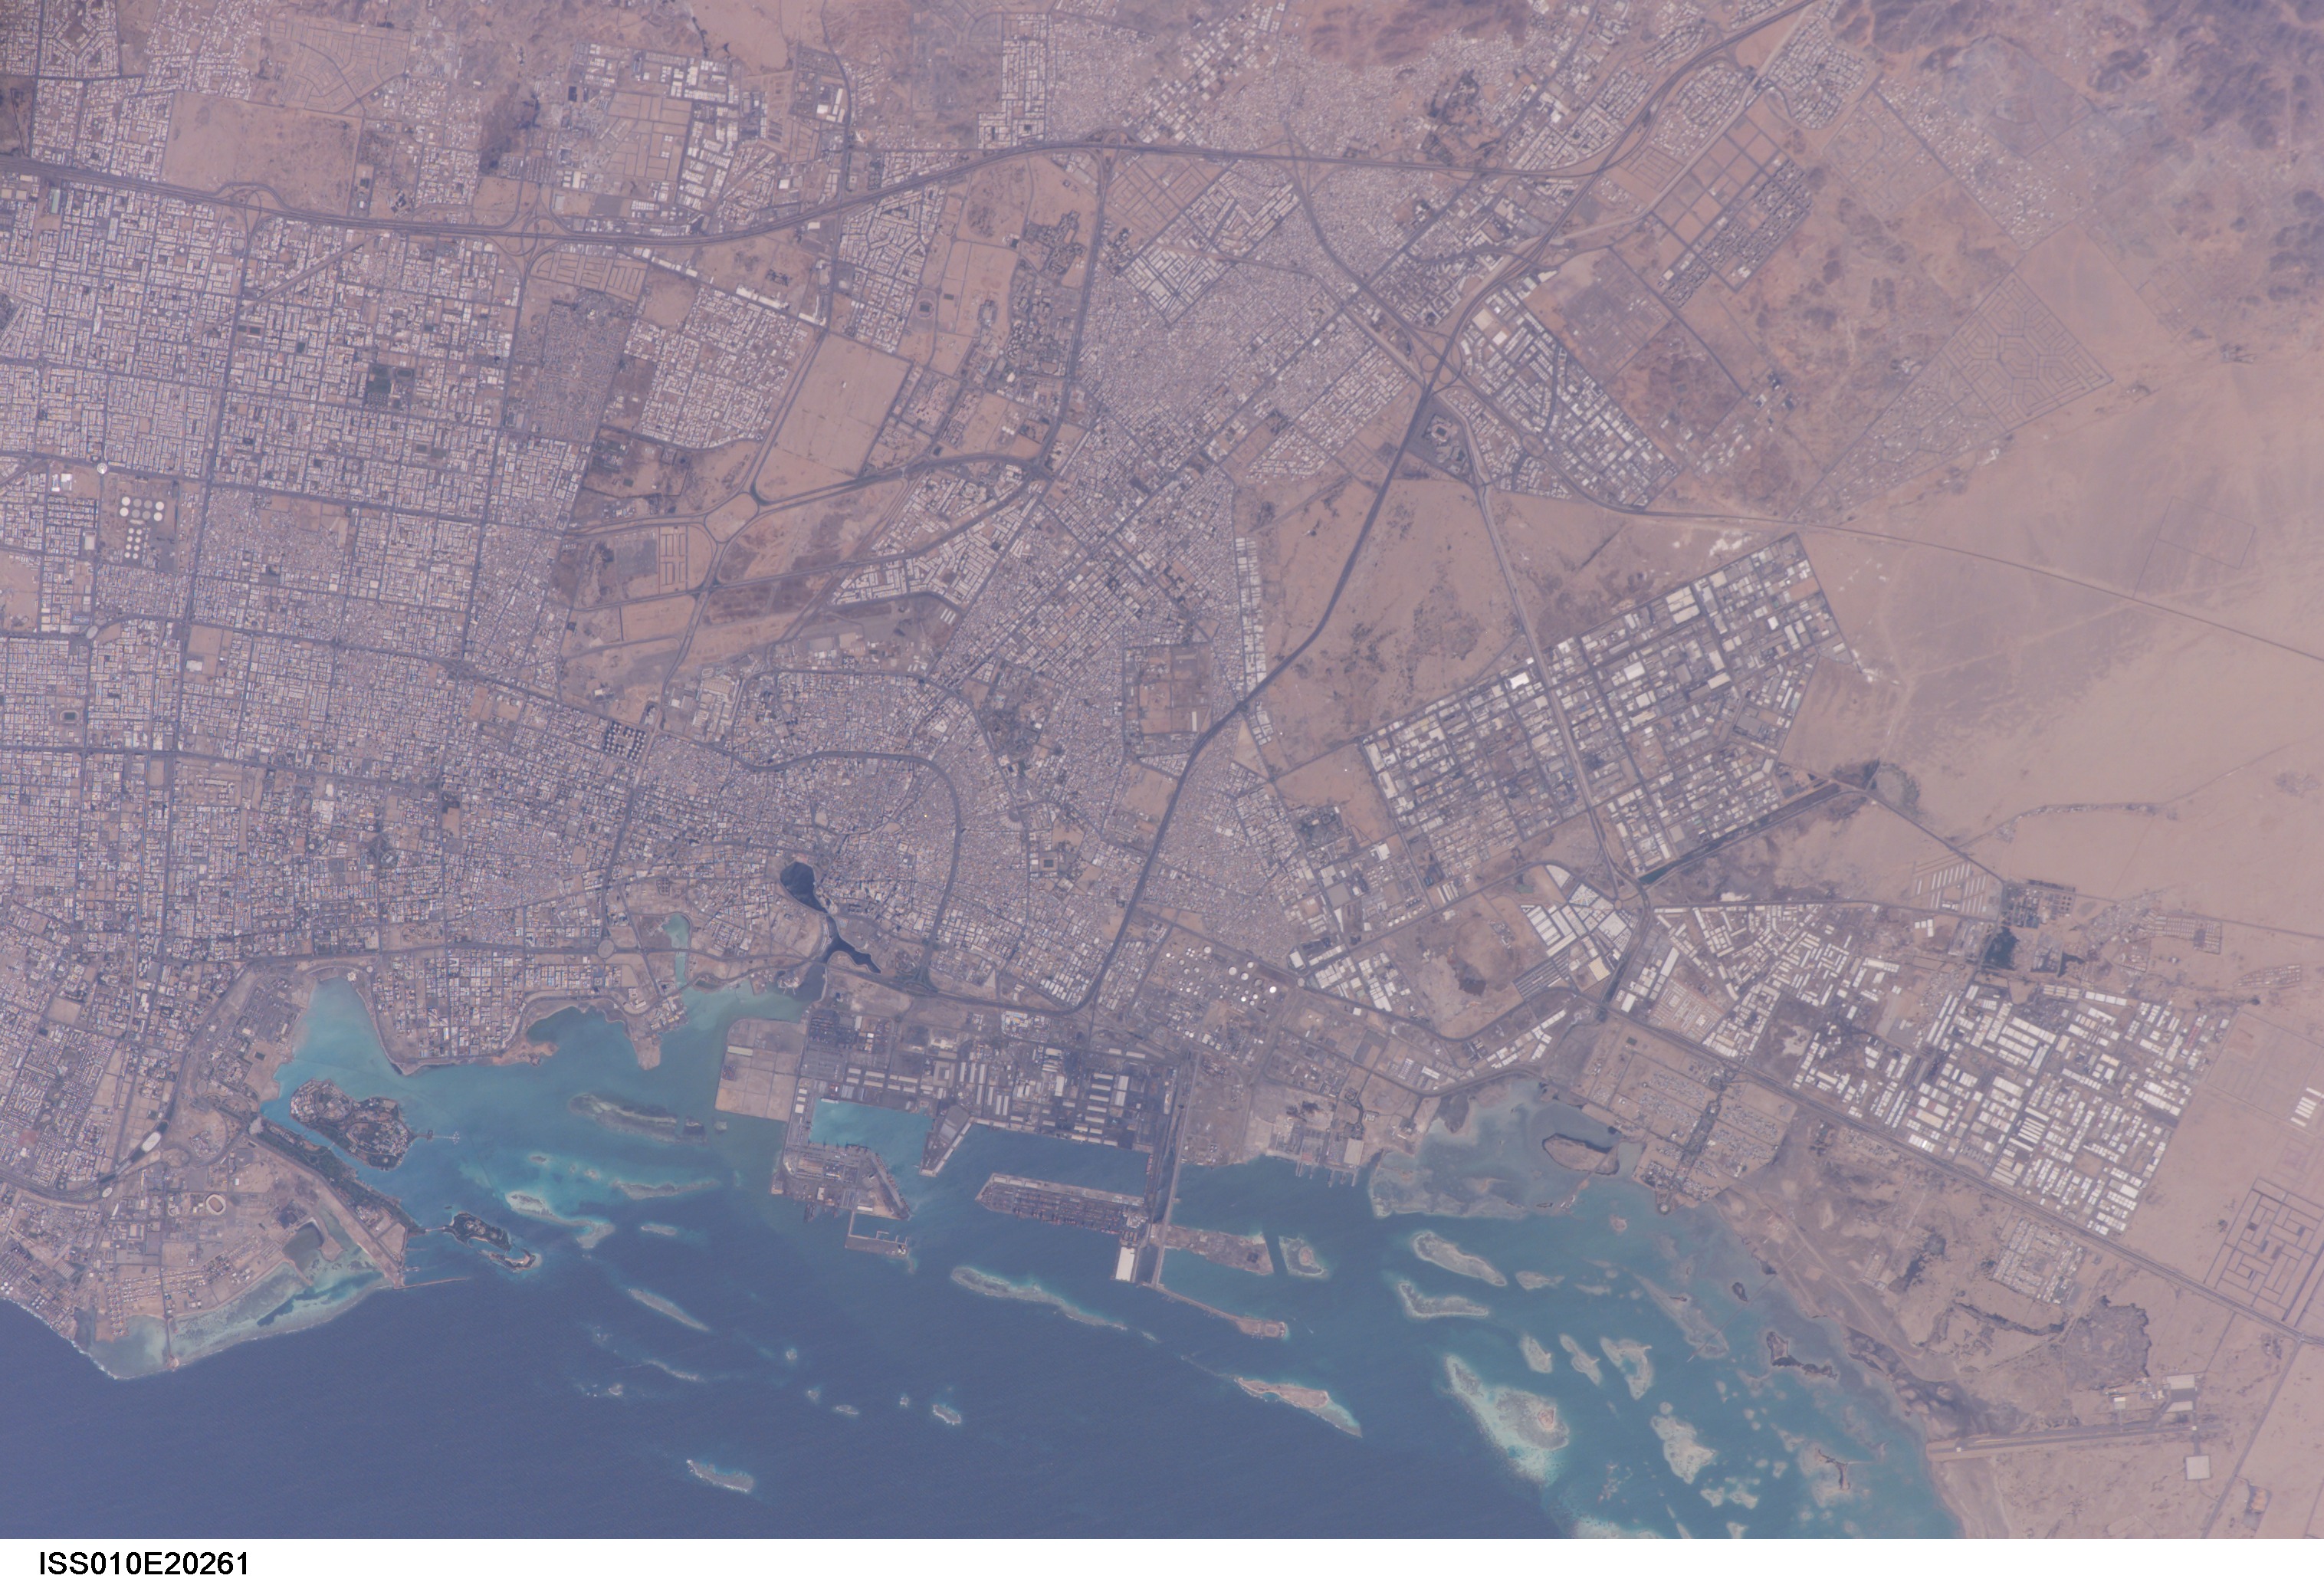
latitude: 21.5
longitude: 39.2
